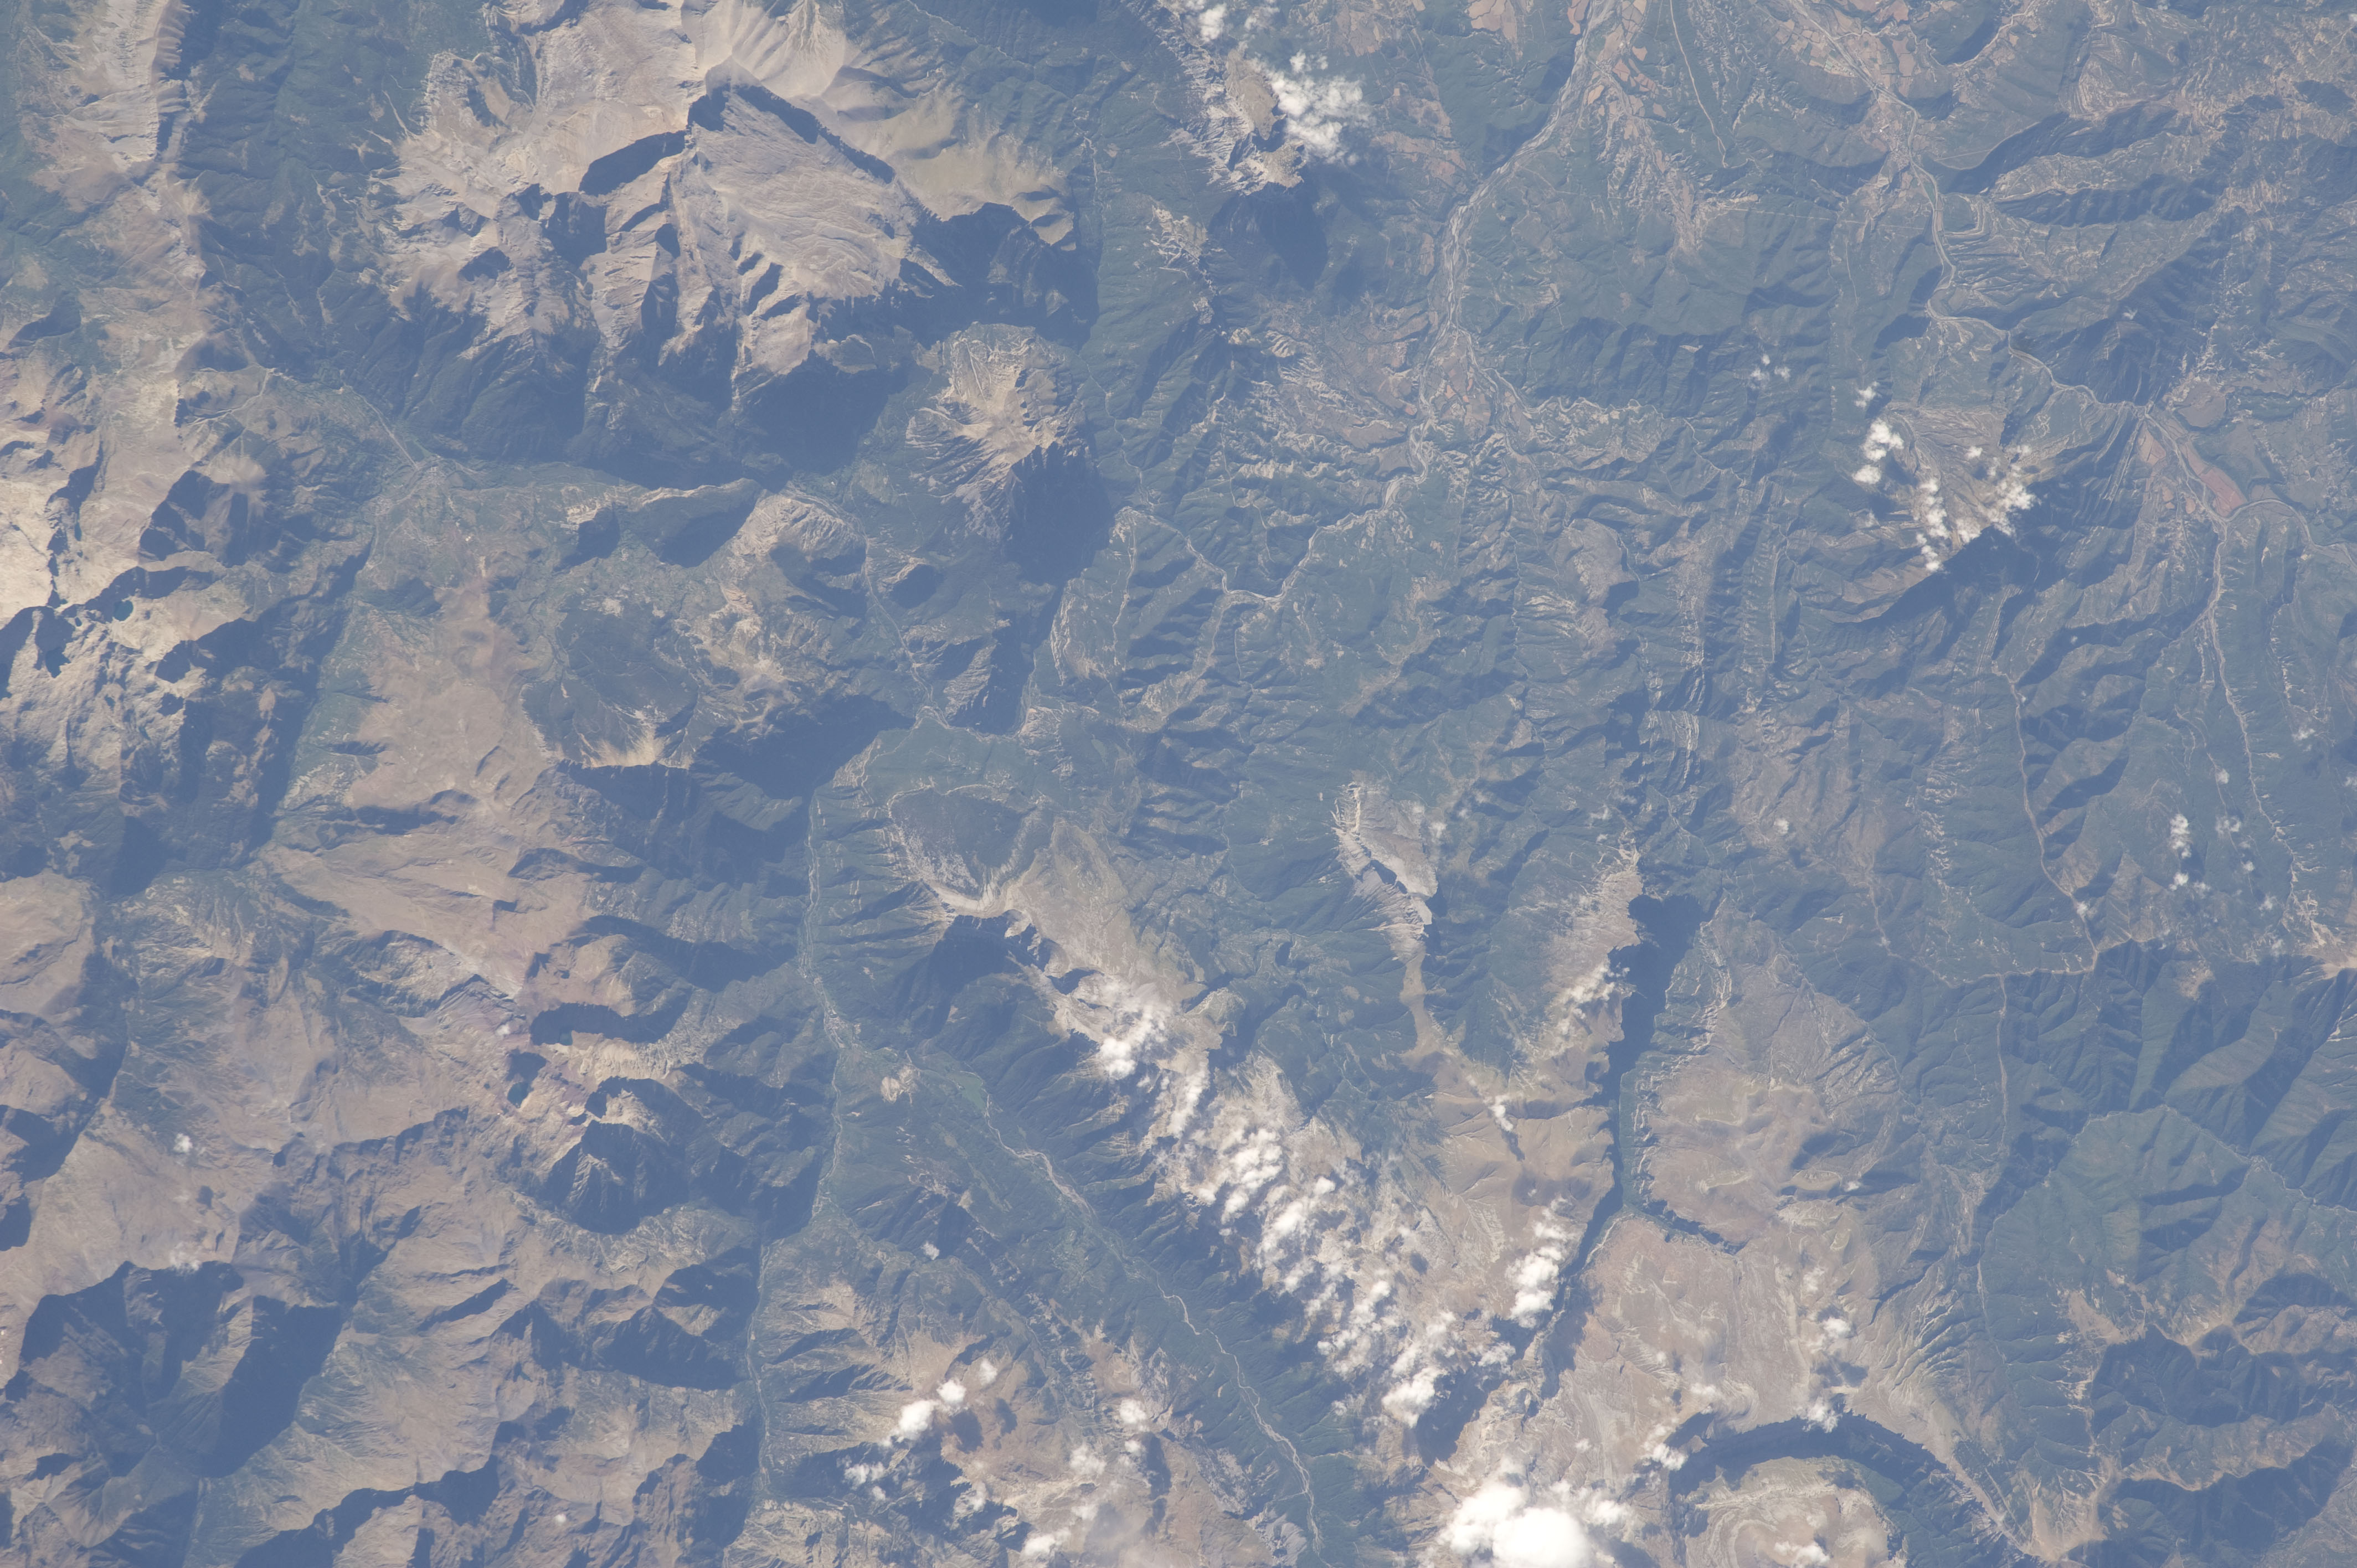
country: SPAIN
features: PYRENEES MTS., CINCA R., BOLTANA
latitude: 42.6
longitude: 0.1
